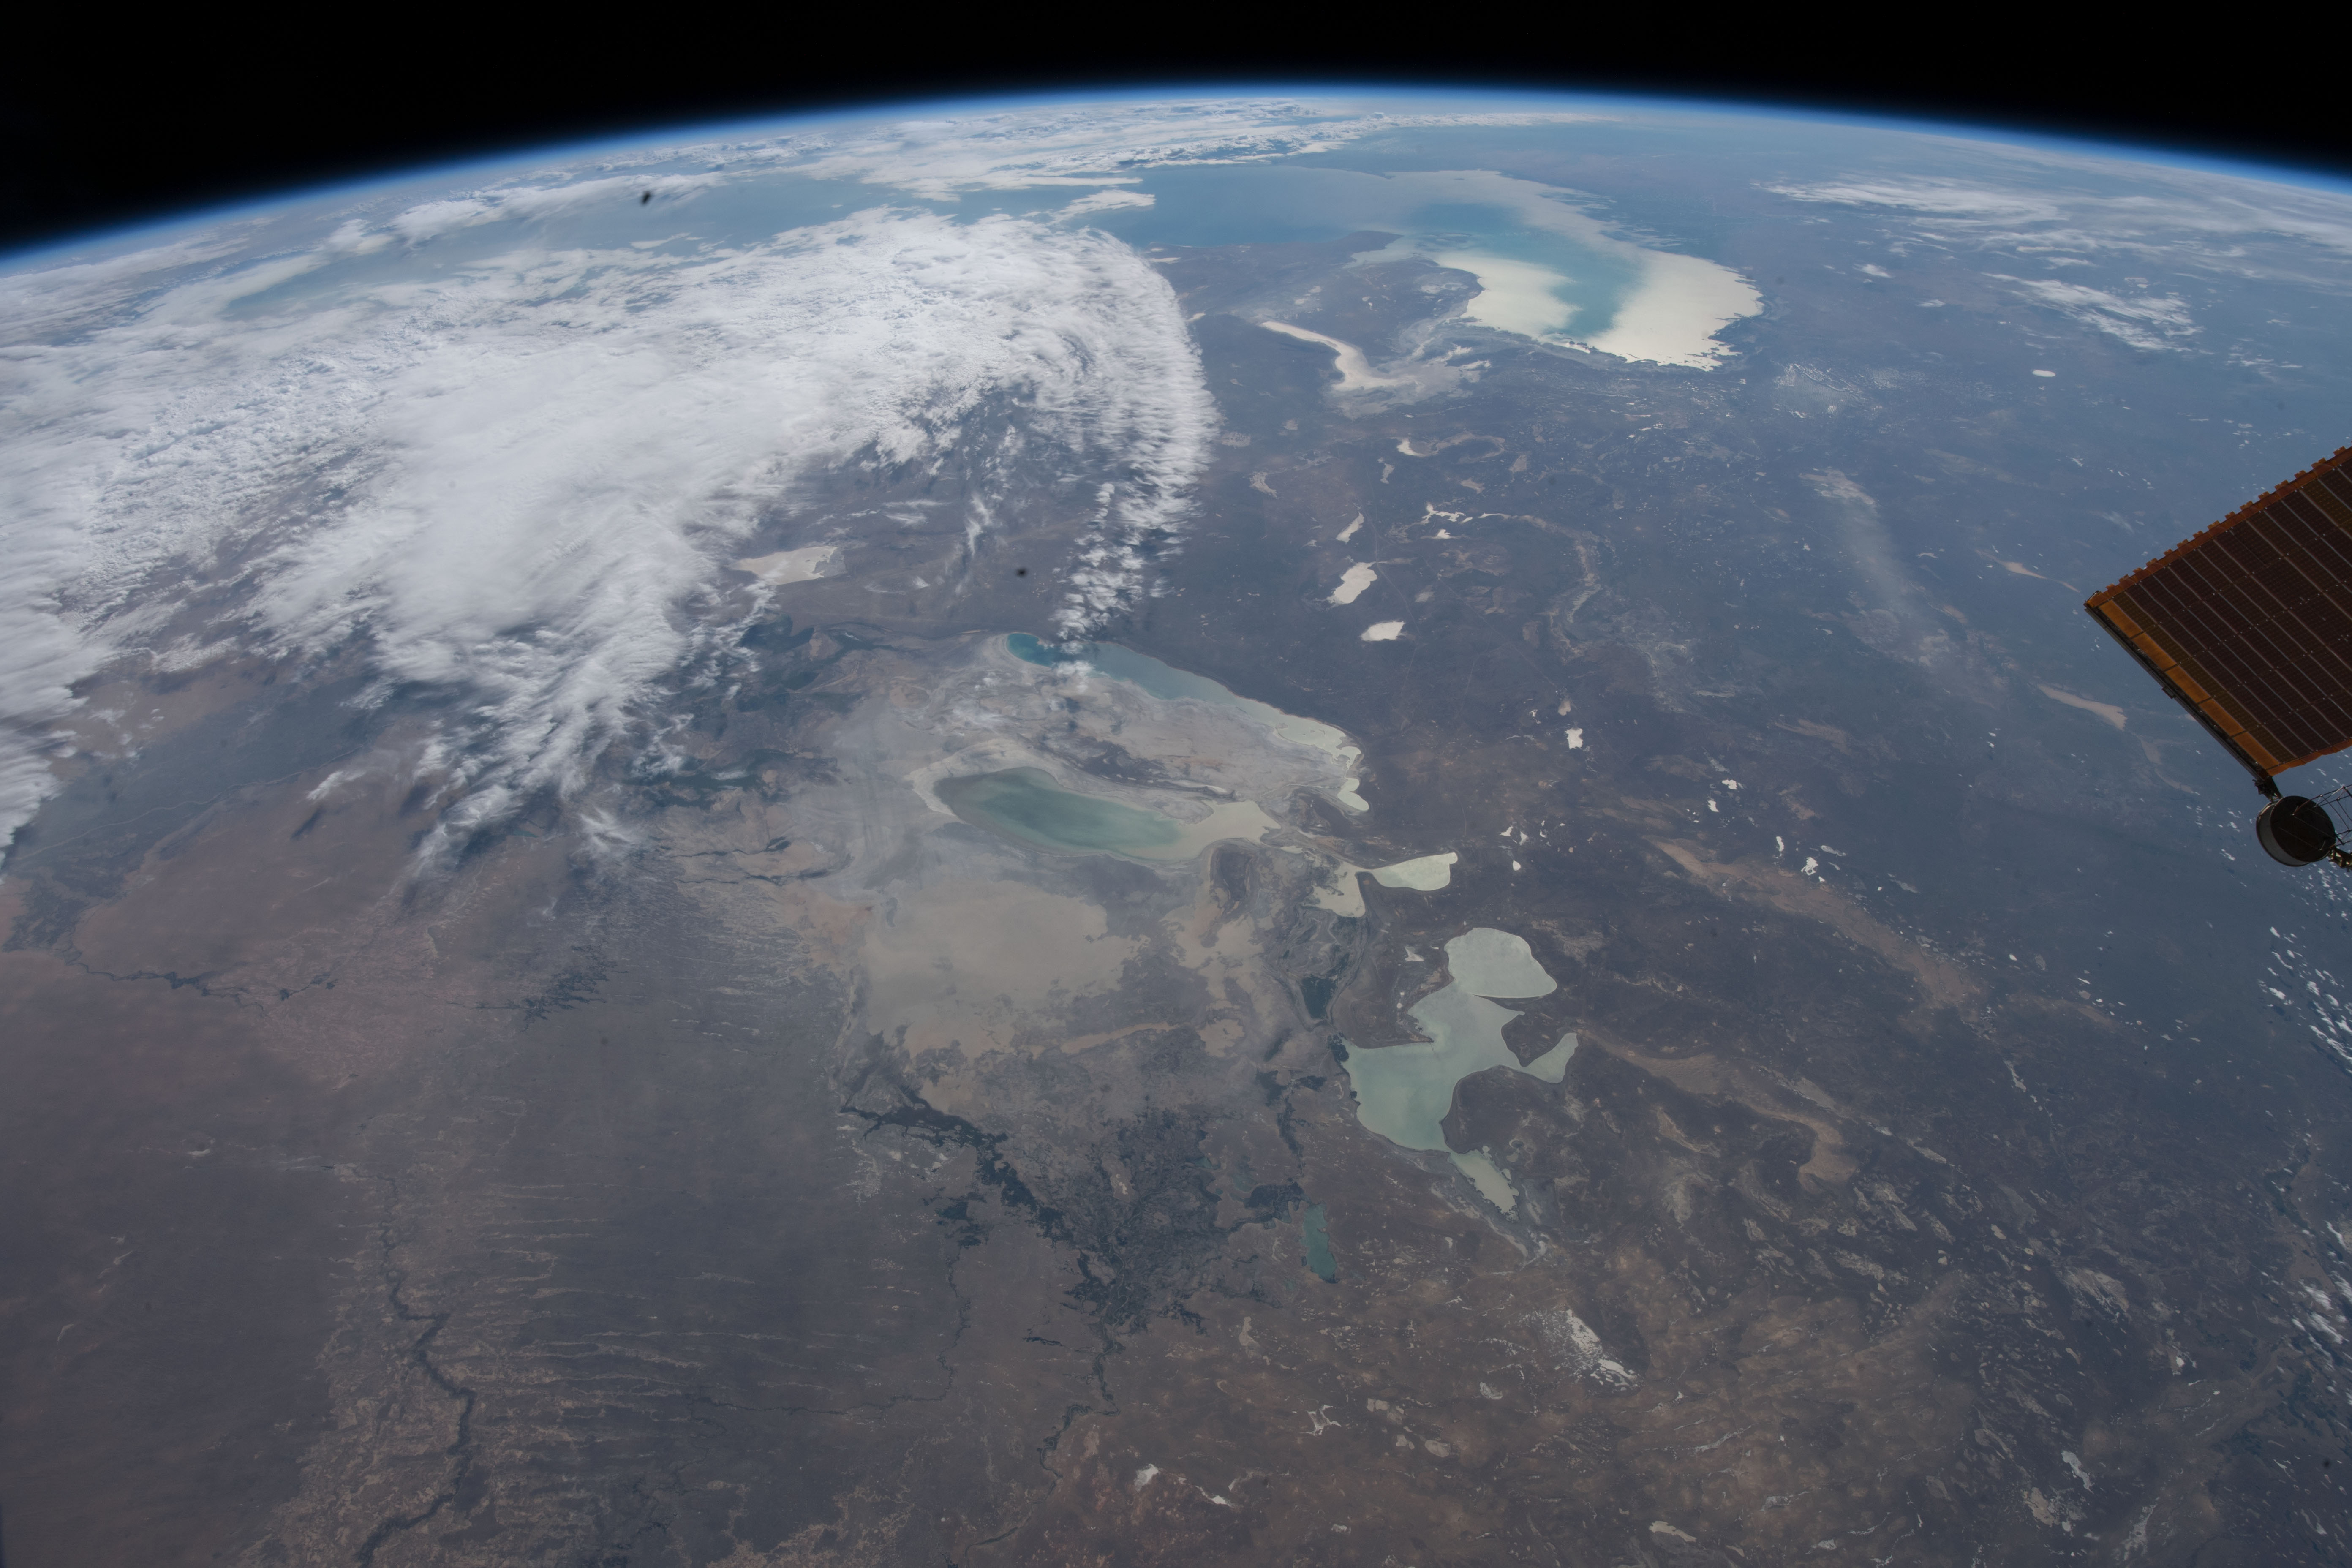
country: UZBEKISTAN
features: ARAL SEA, BARSAKELMES LAKE, QIZILQUM DESERT, AKTOBE, EARTH LIMB
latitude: 45.2
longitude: 59.4
